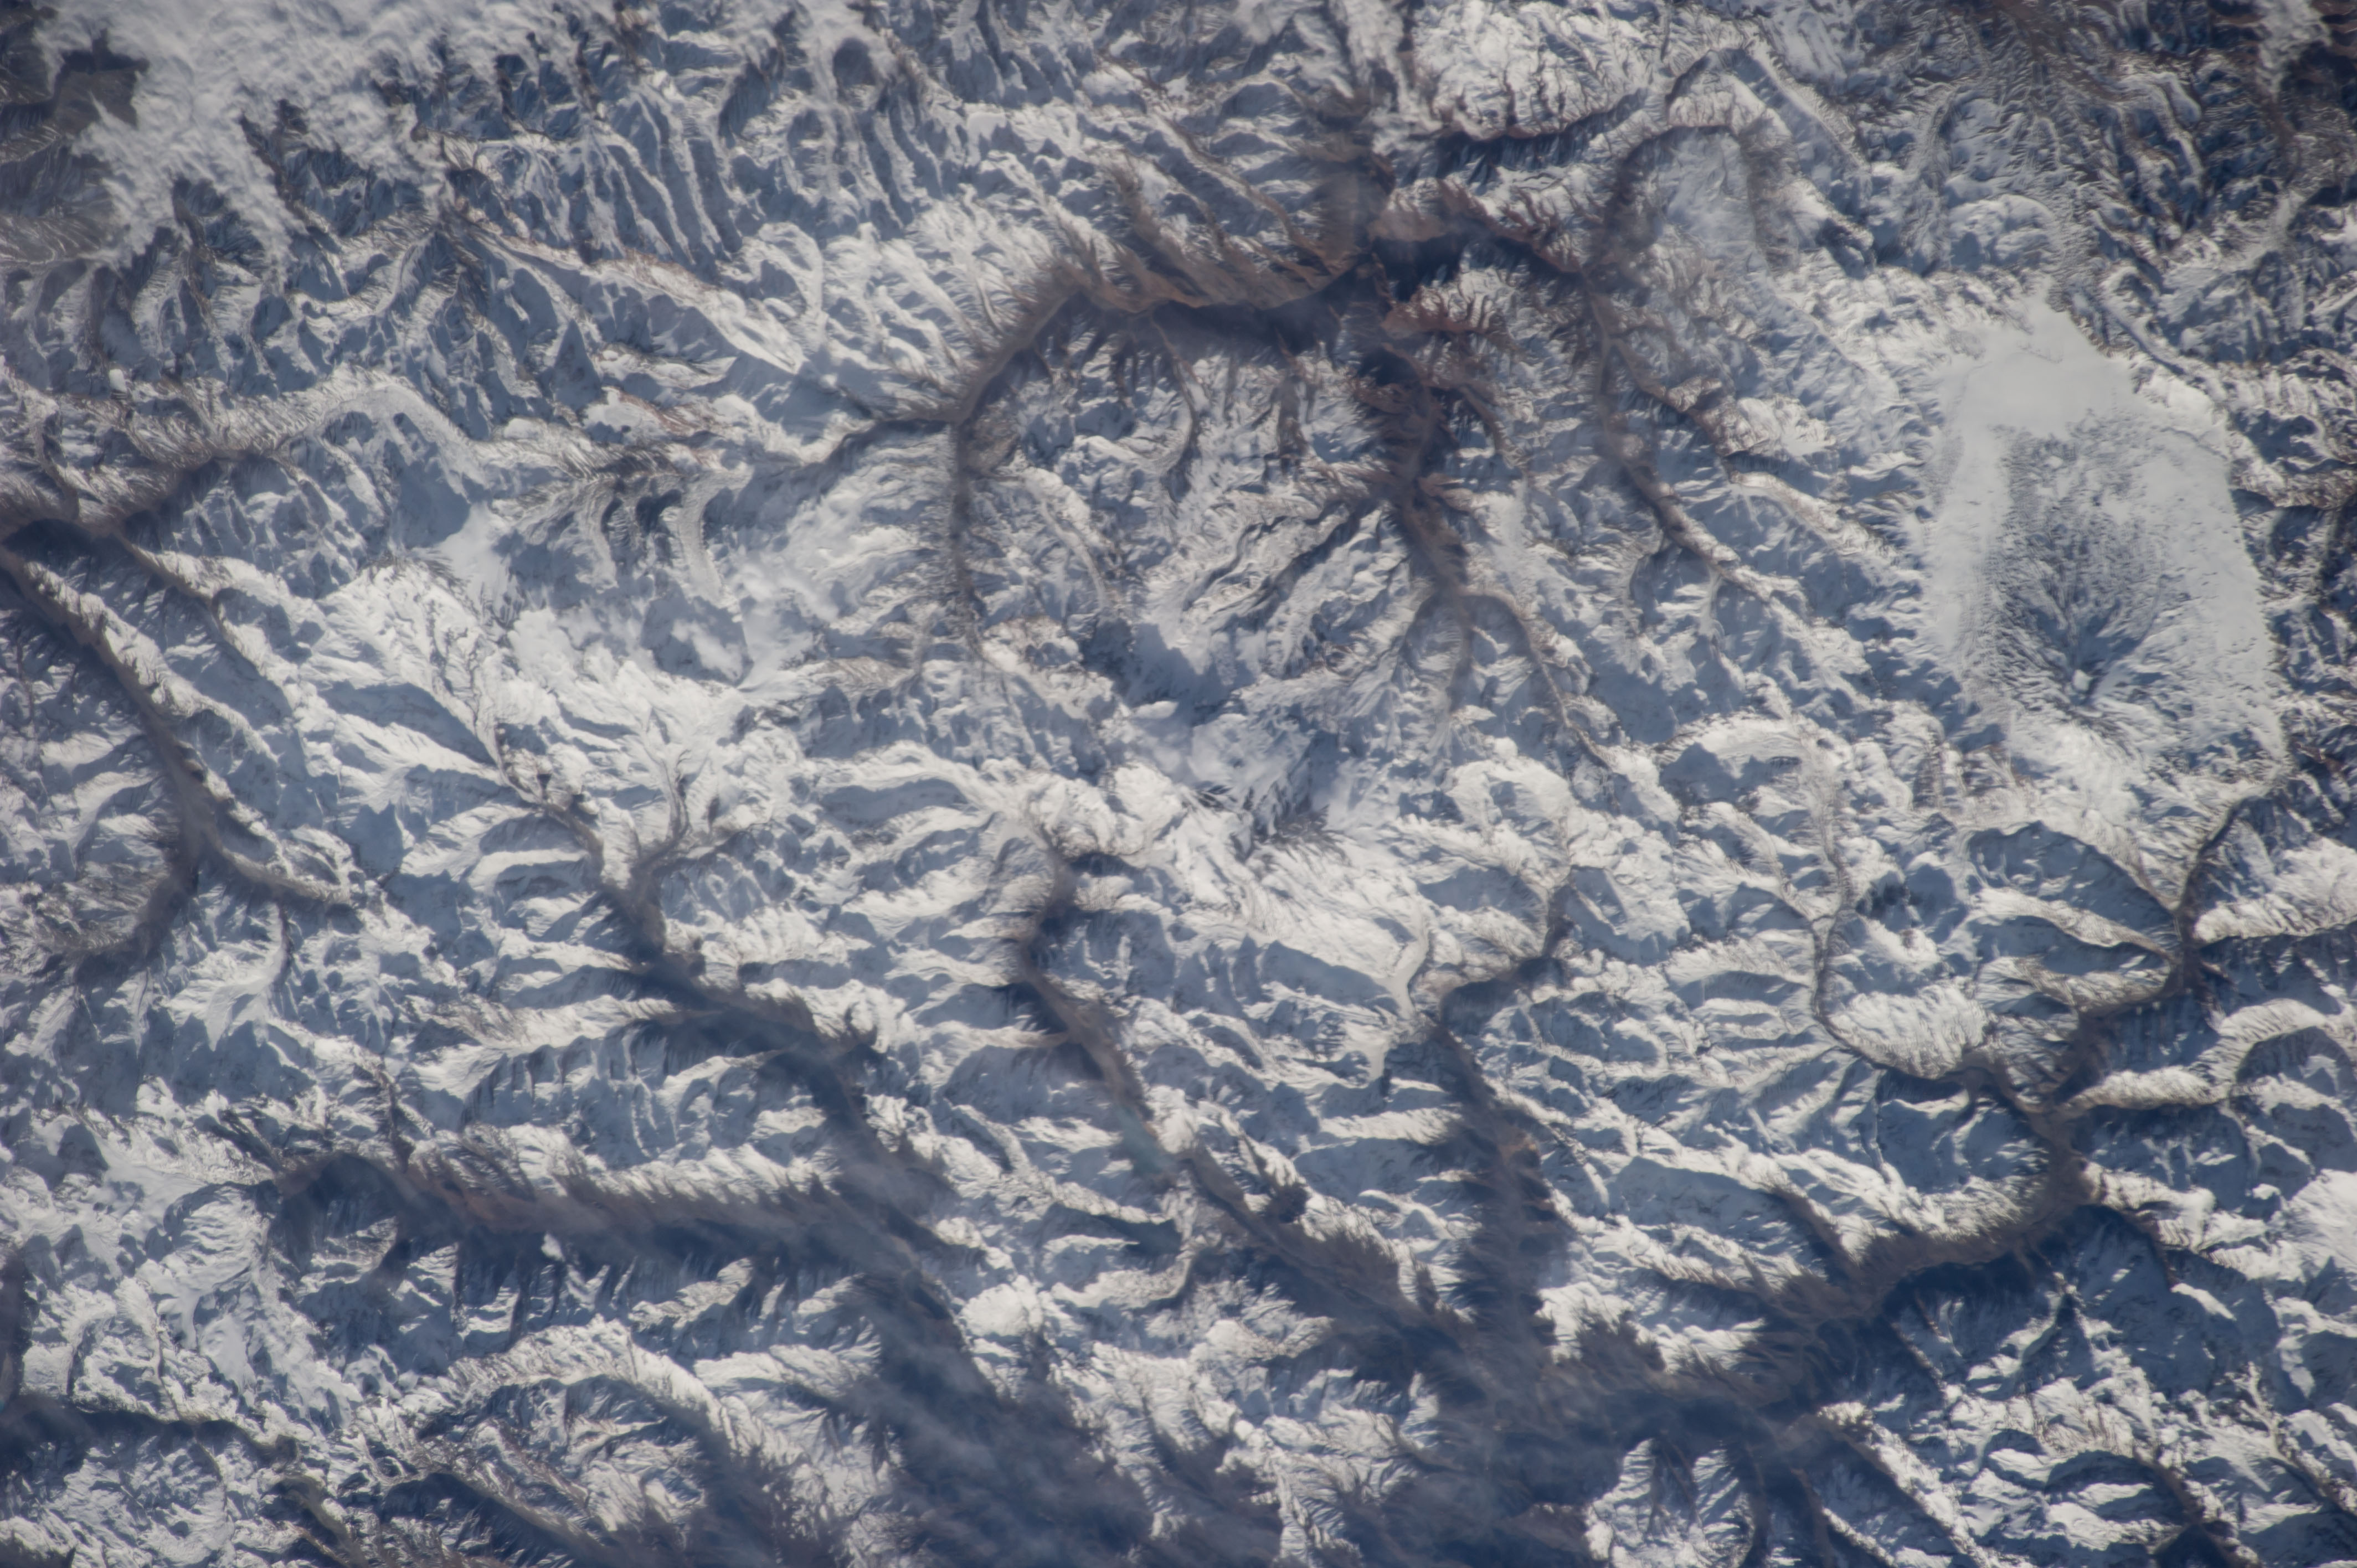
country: ARGENTINA
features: MAIPO VOL., ANDES
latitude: -33.9
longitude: -69.8
